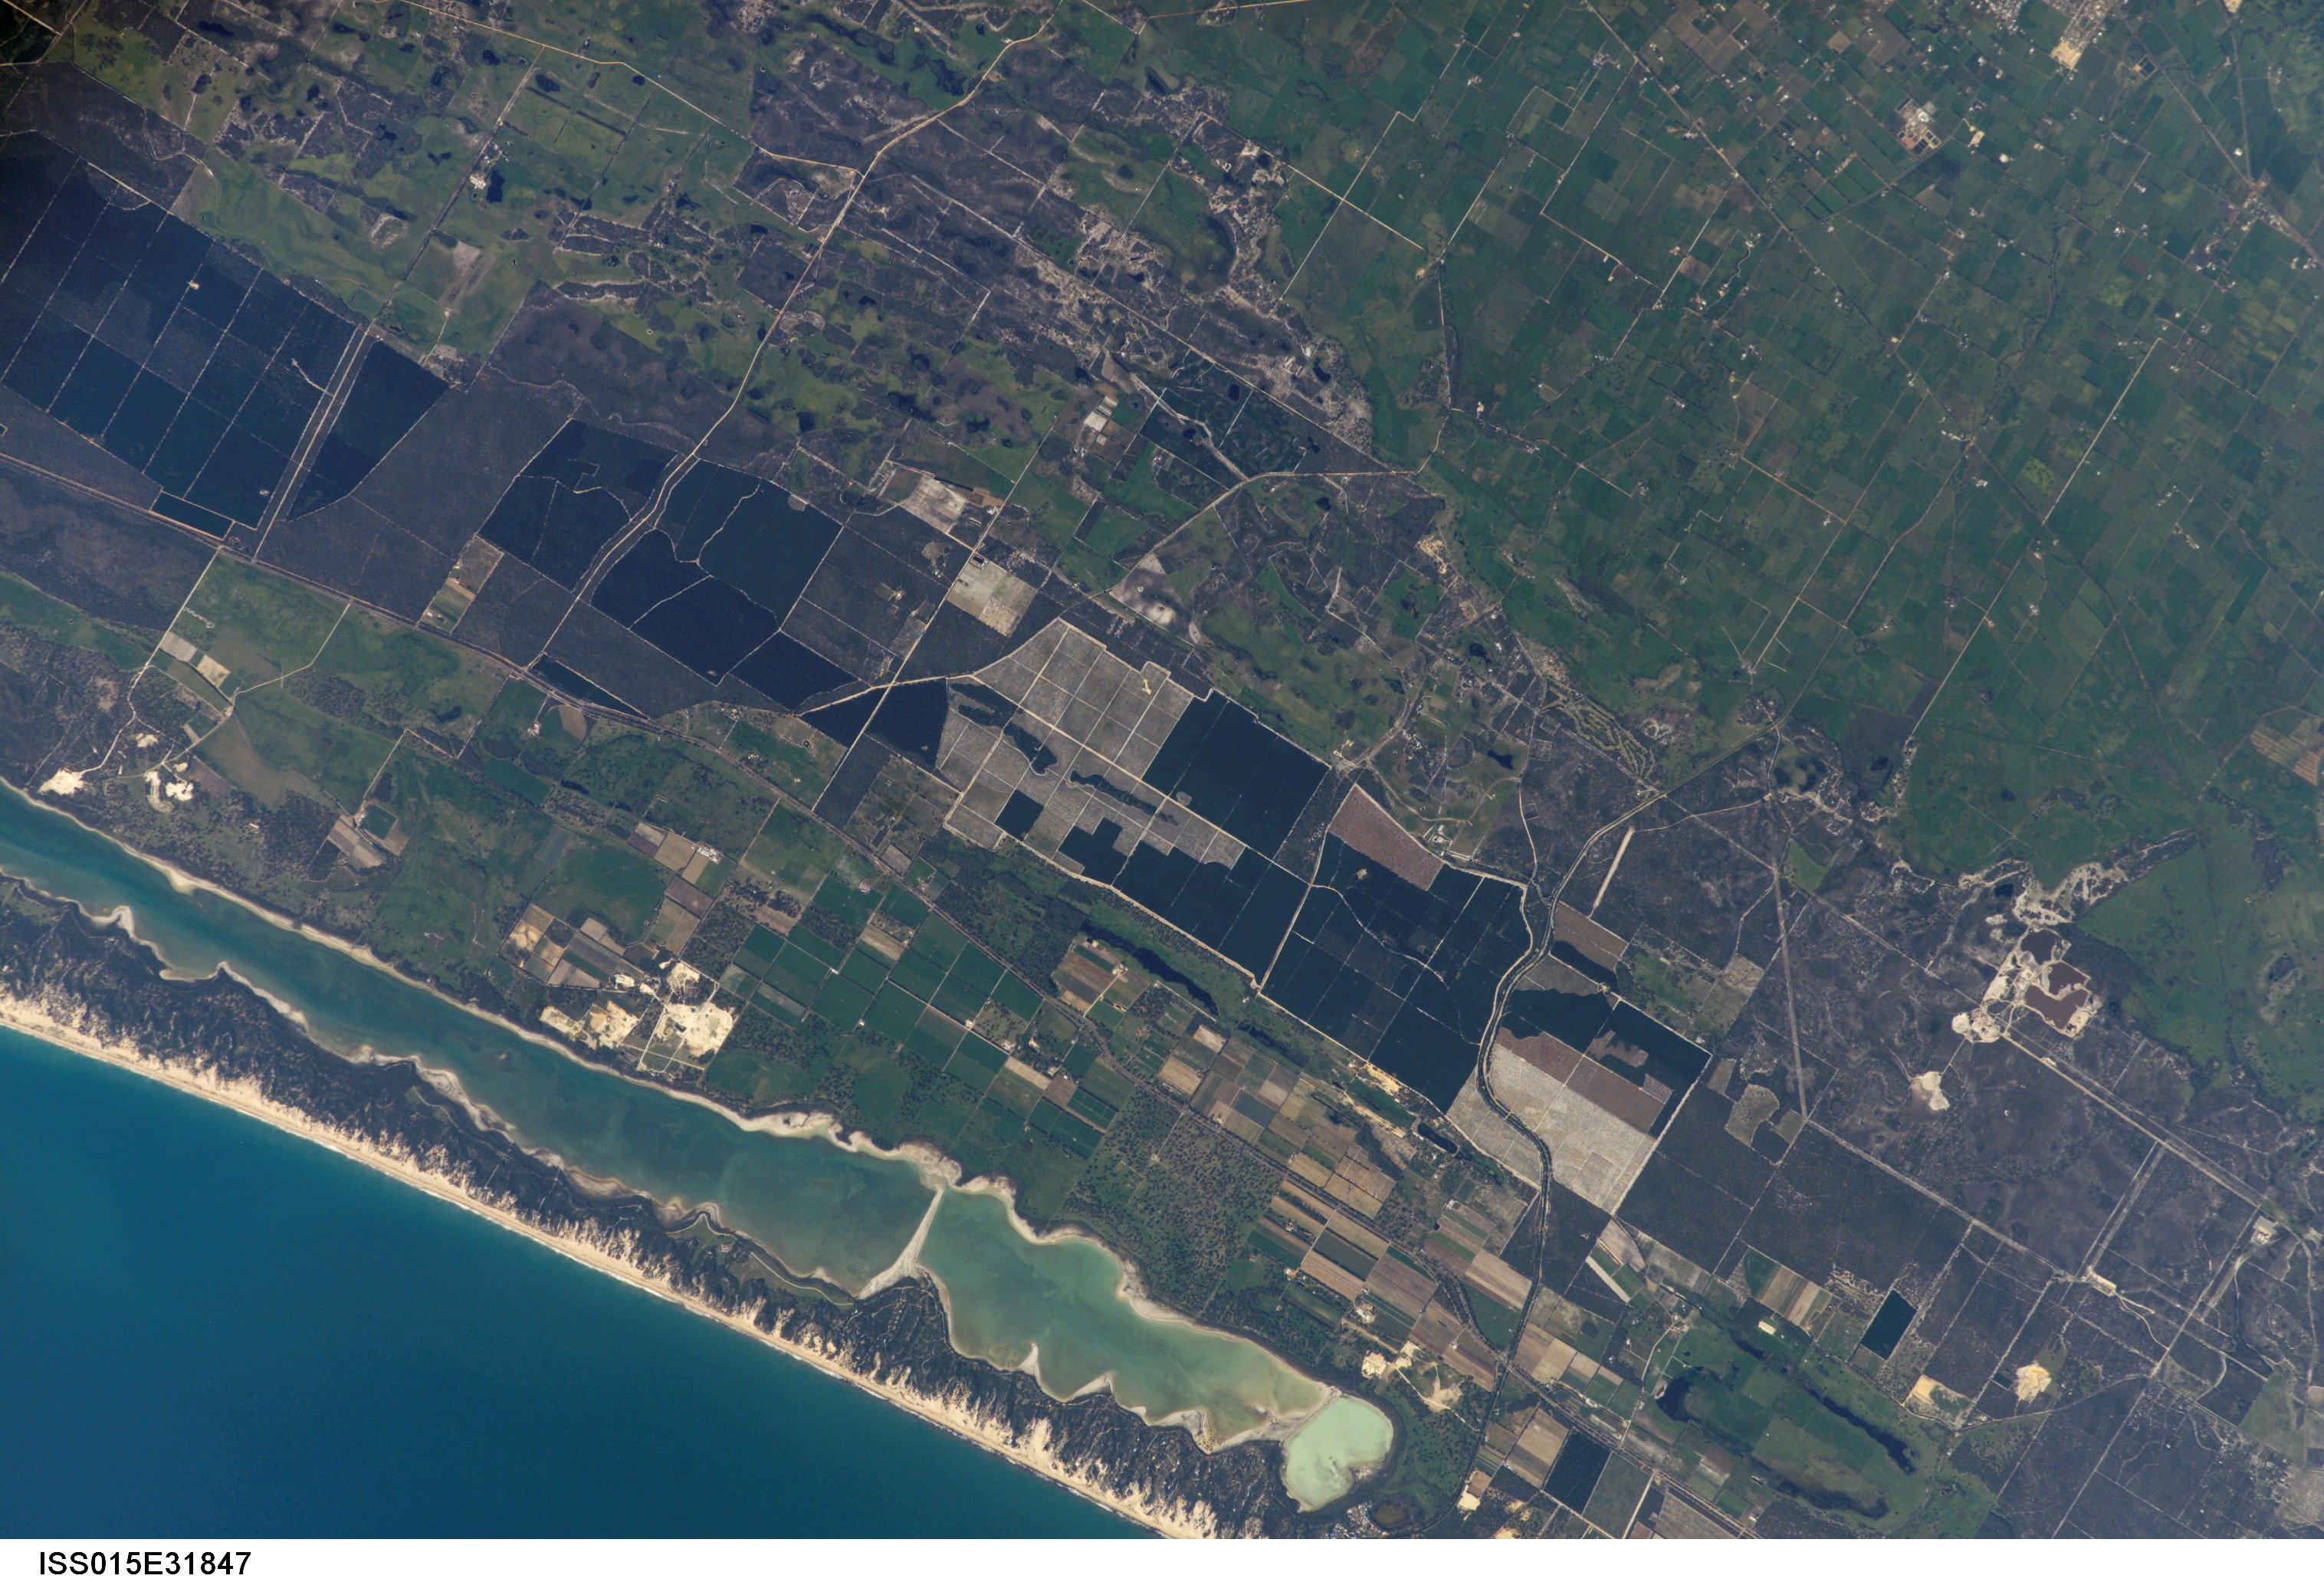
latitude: -33.0
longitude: 115.8
